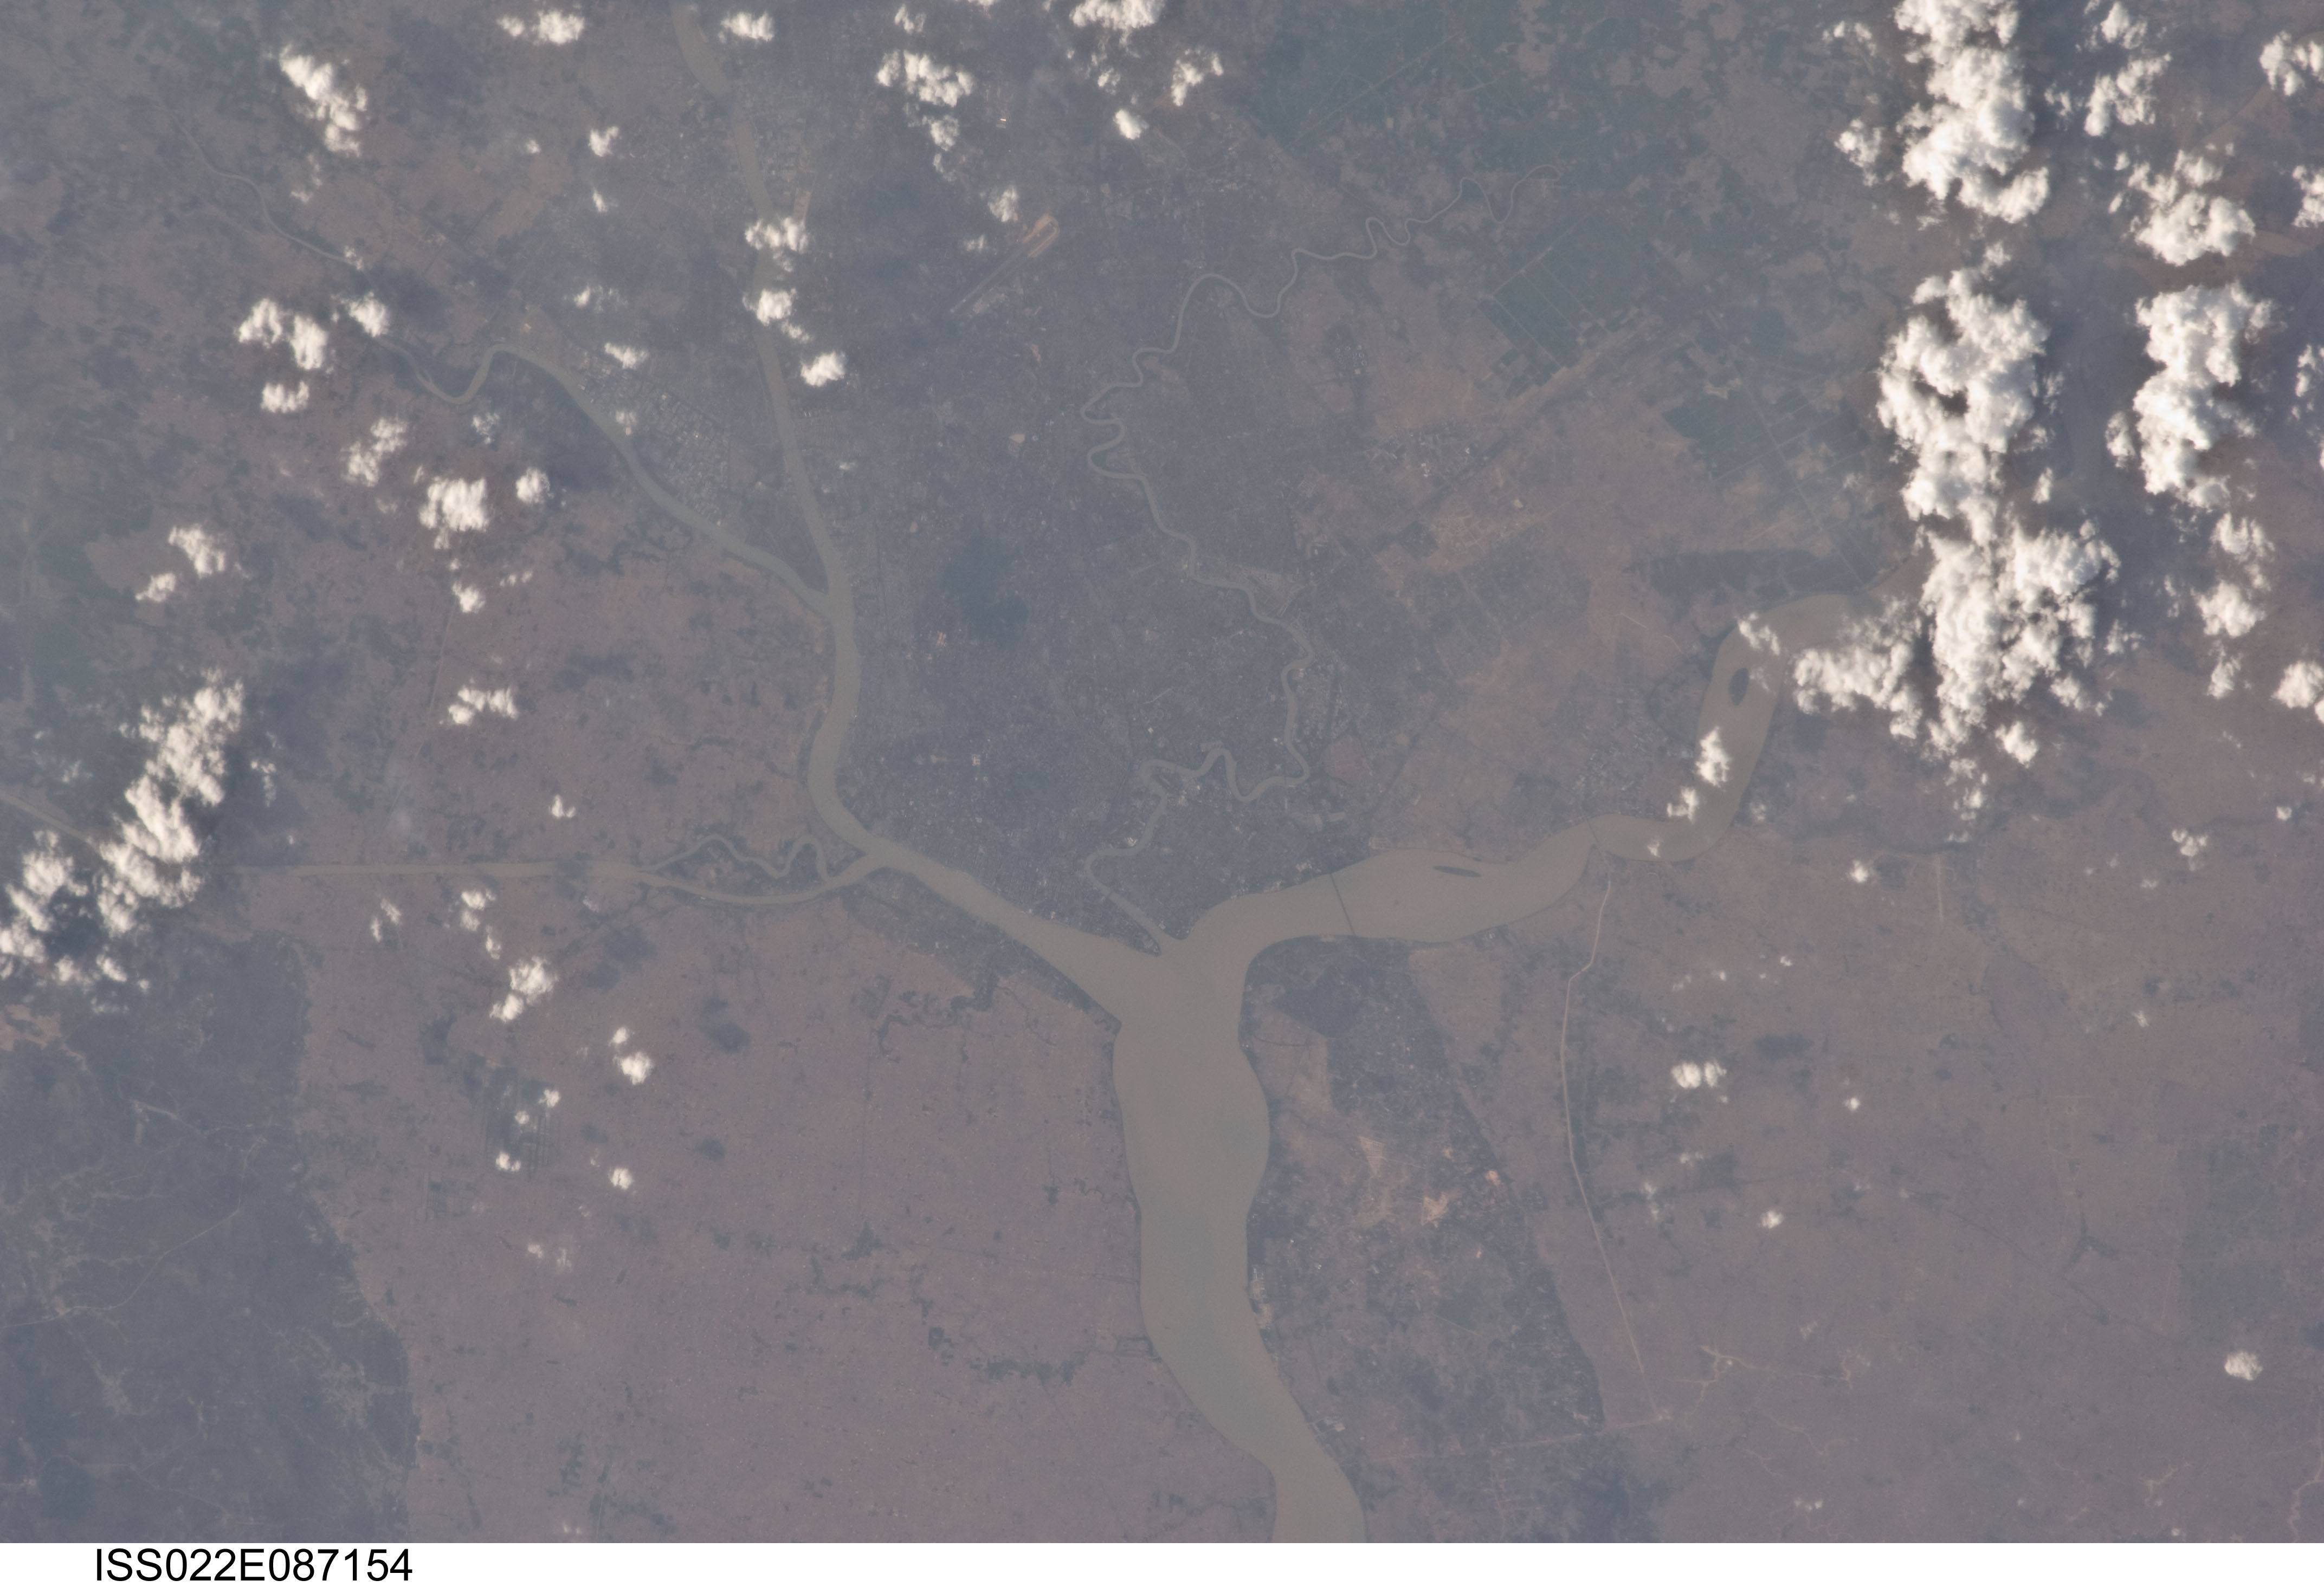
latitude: 16.8
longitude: 96.2
